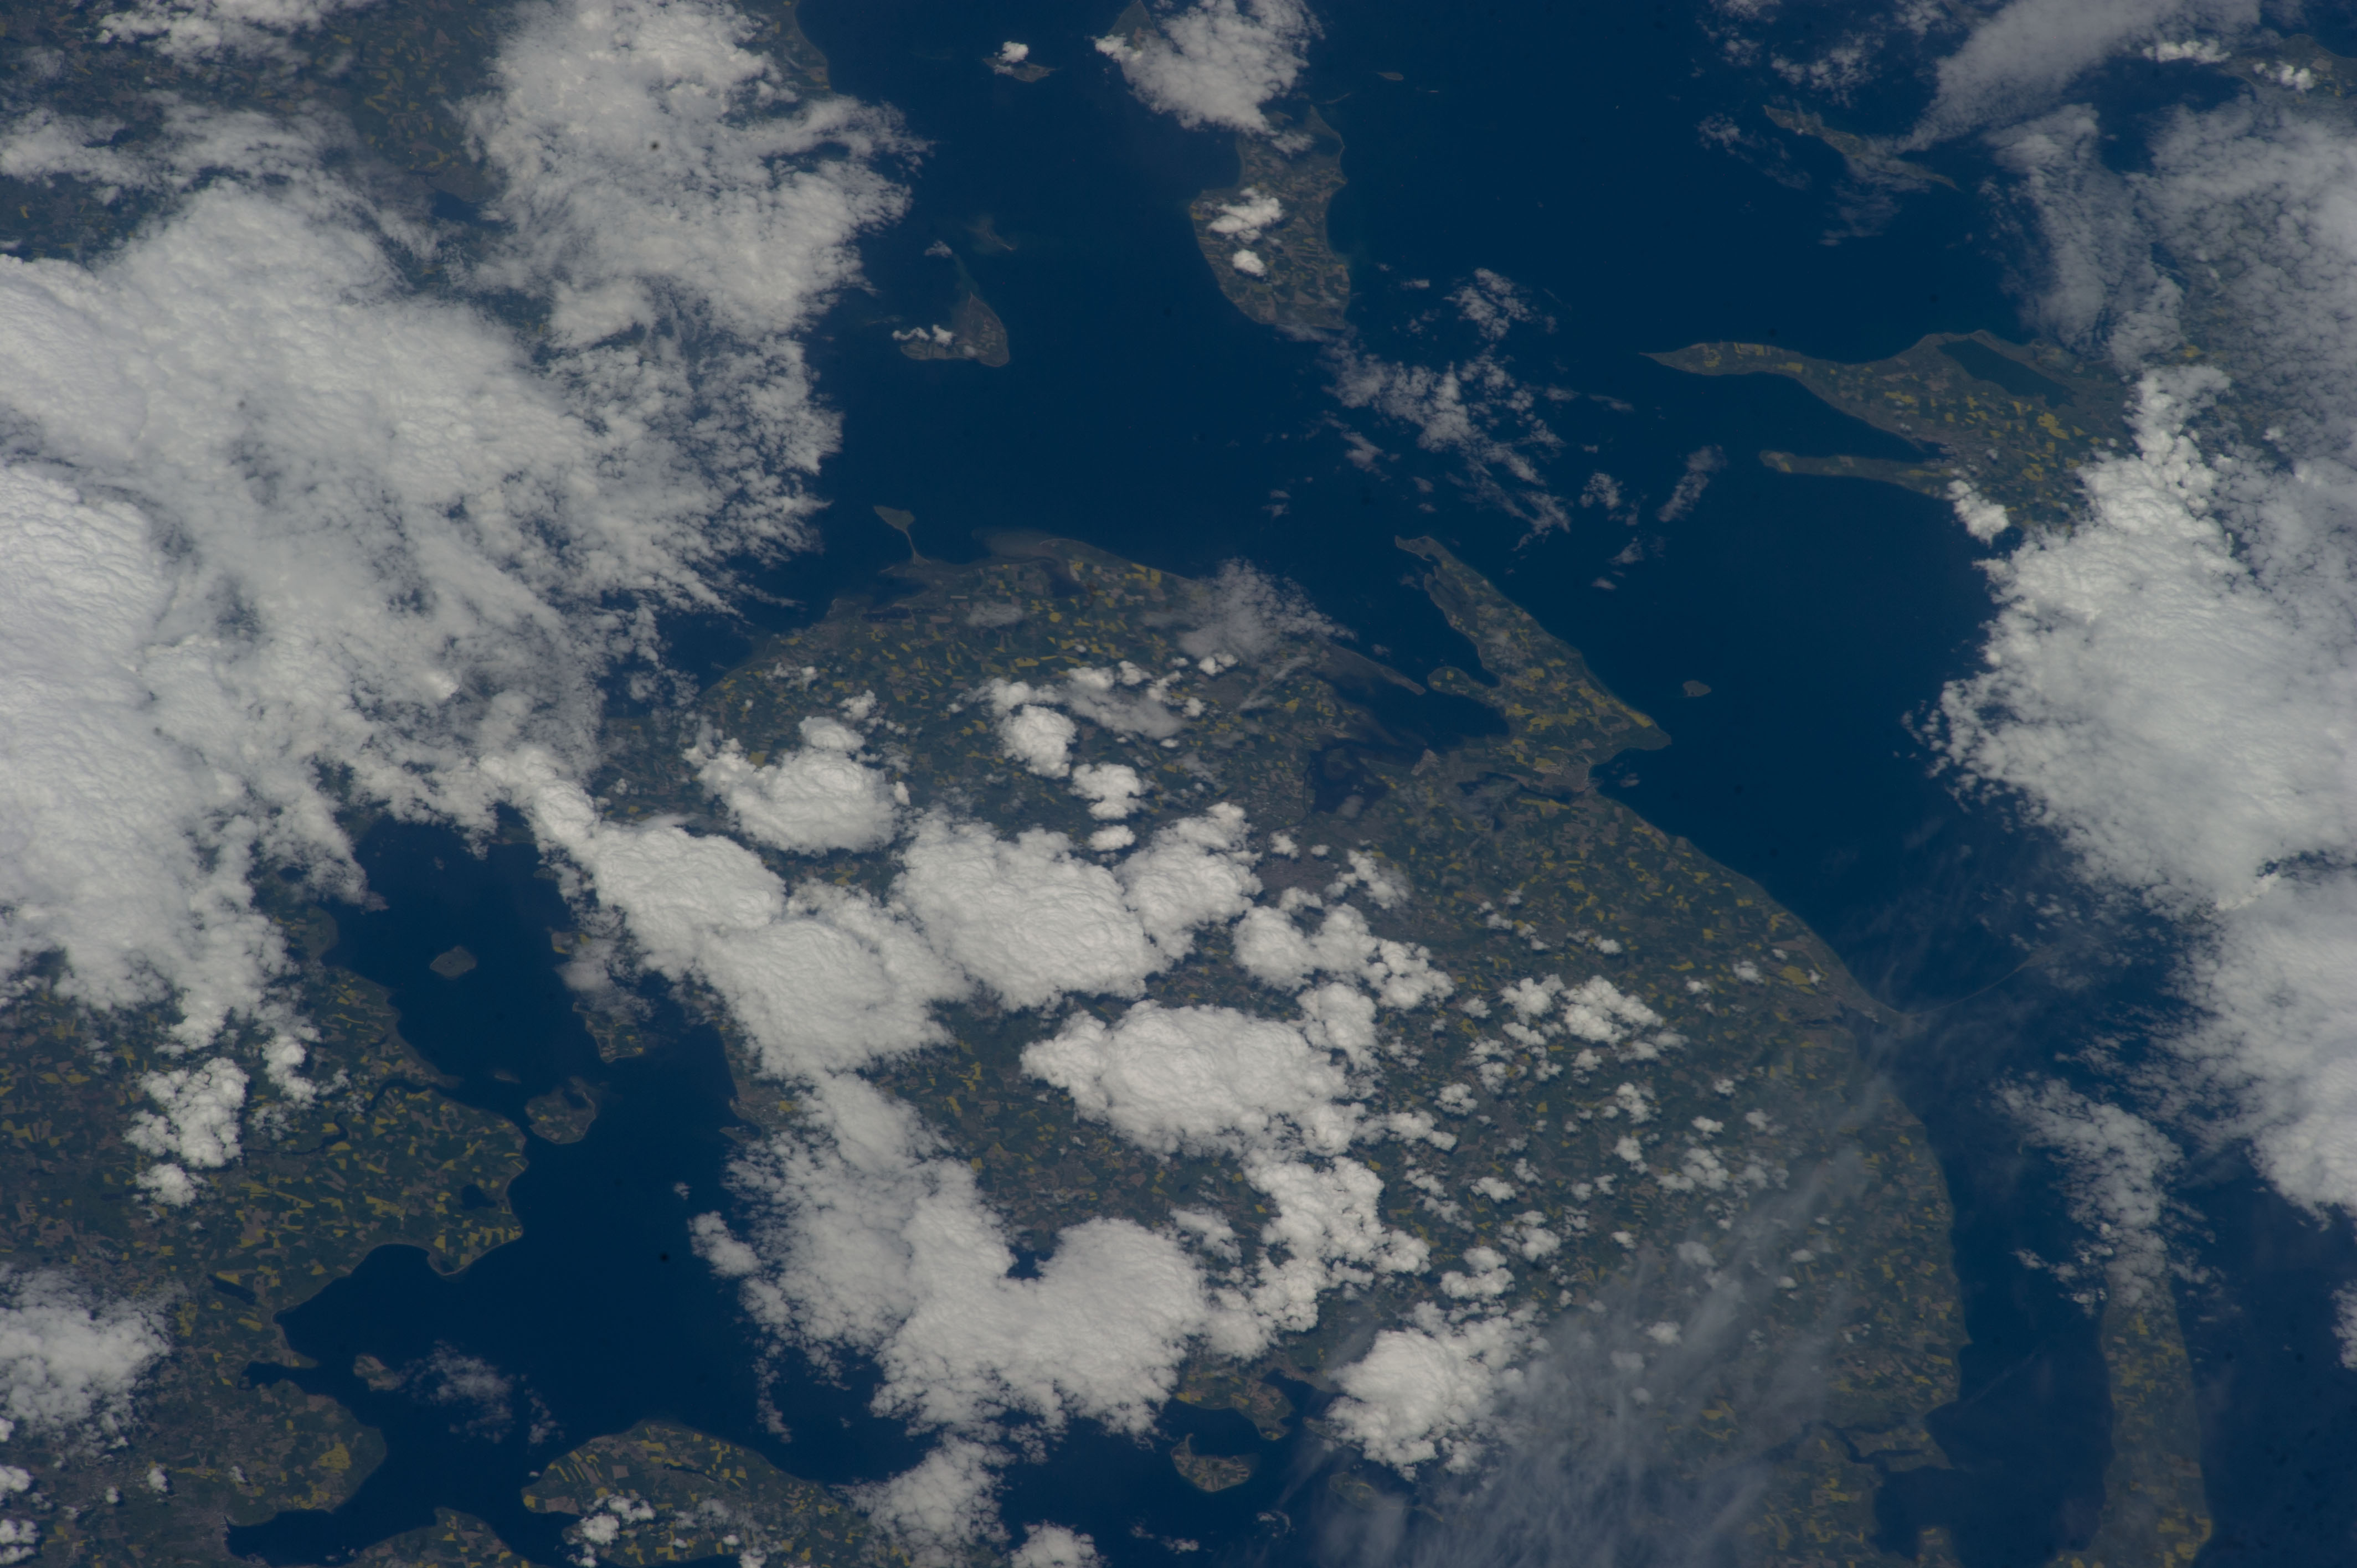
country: DENMARK
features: FUNEN ISLAND, GREAT BELT STRAIT, LITTLE BELT STRAIT, ODENSE, KATTEGAT
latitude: 55.5
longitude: 10.3
